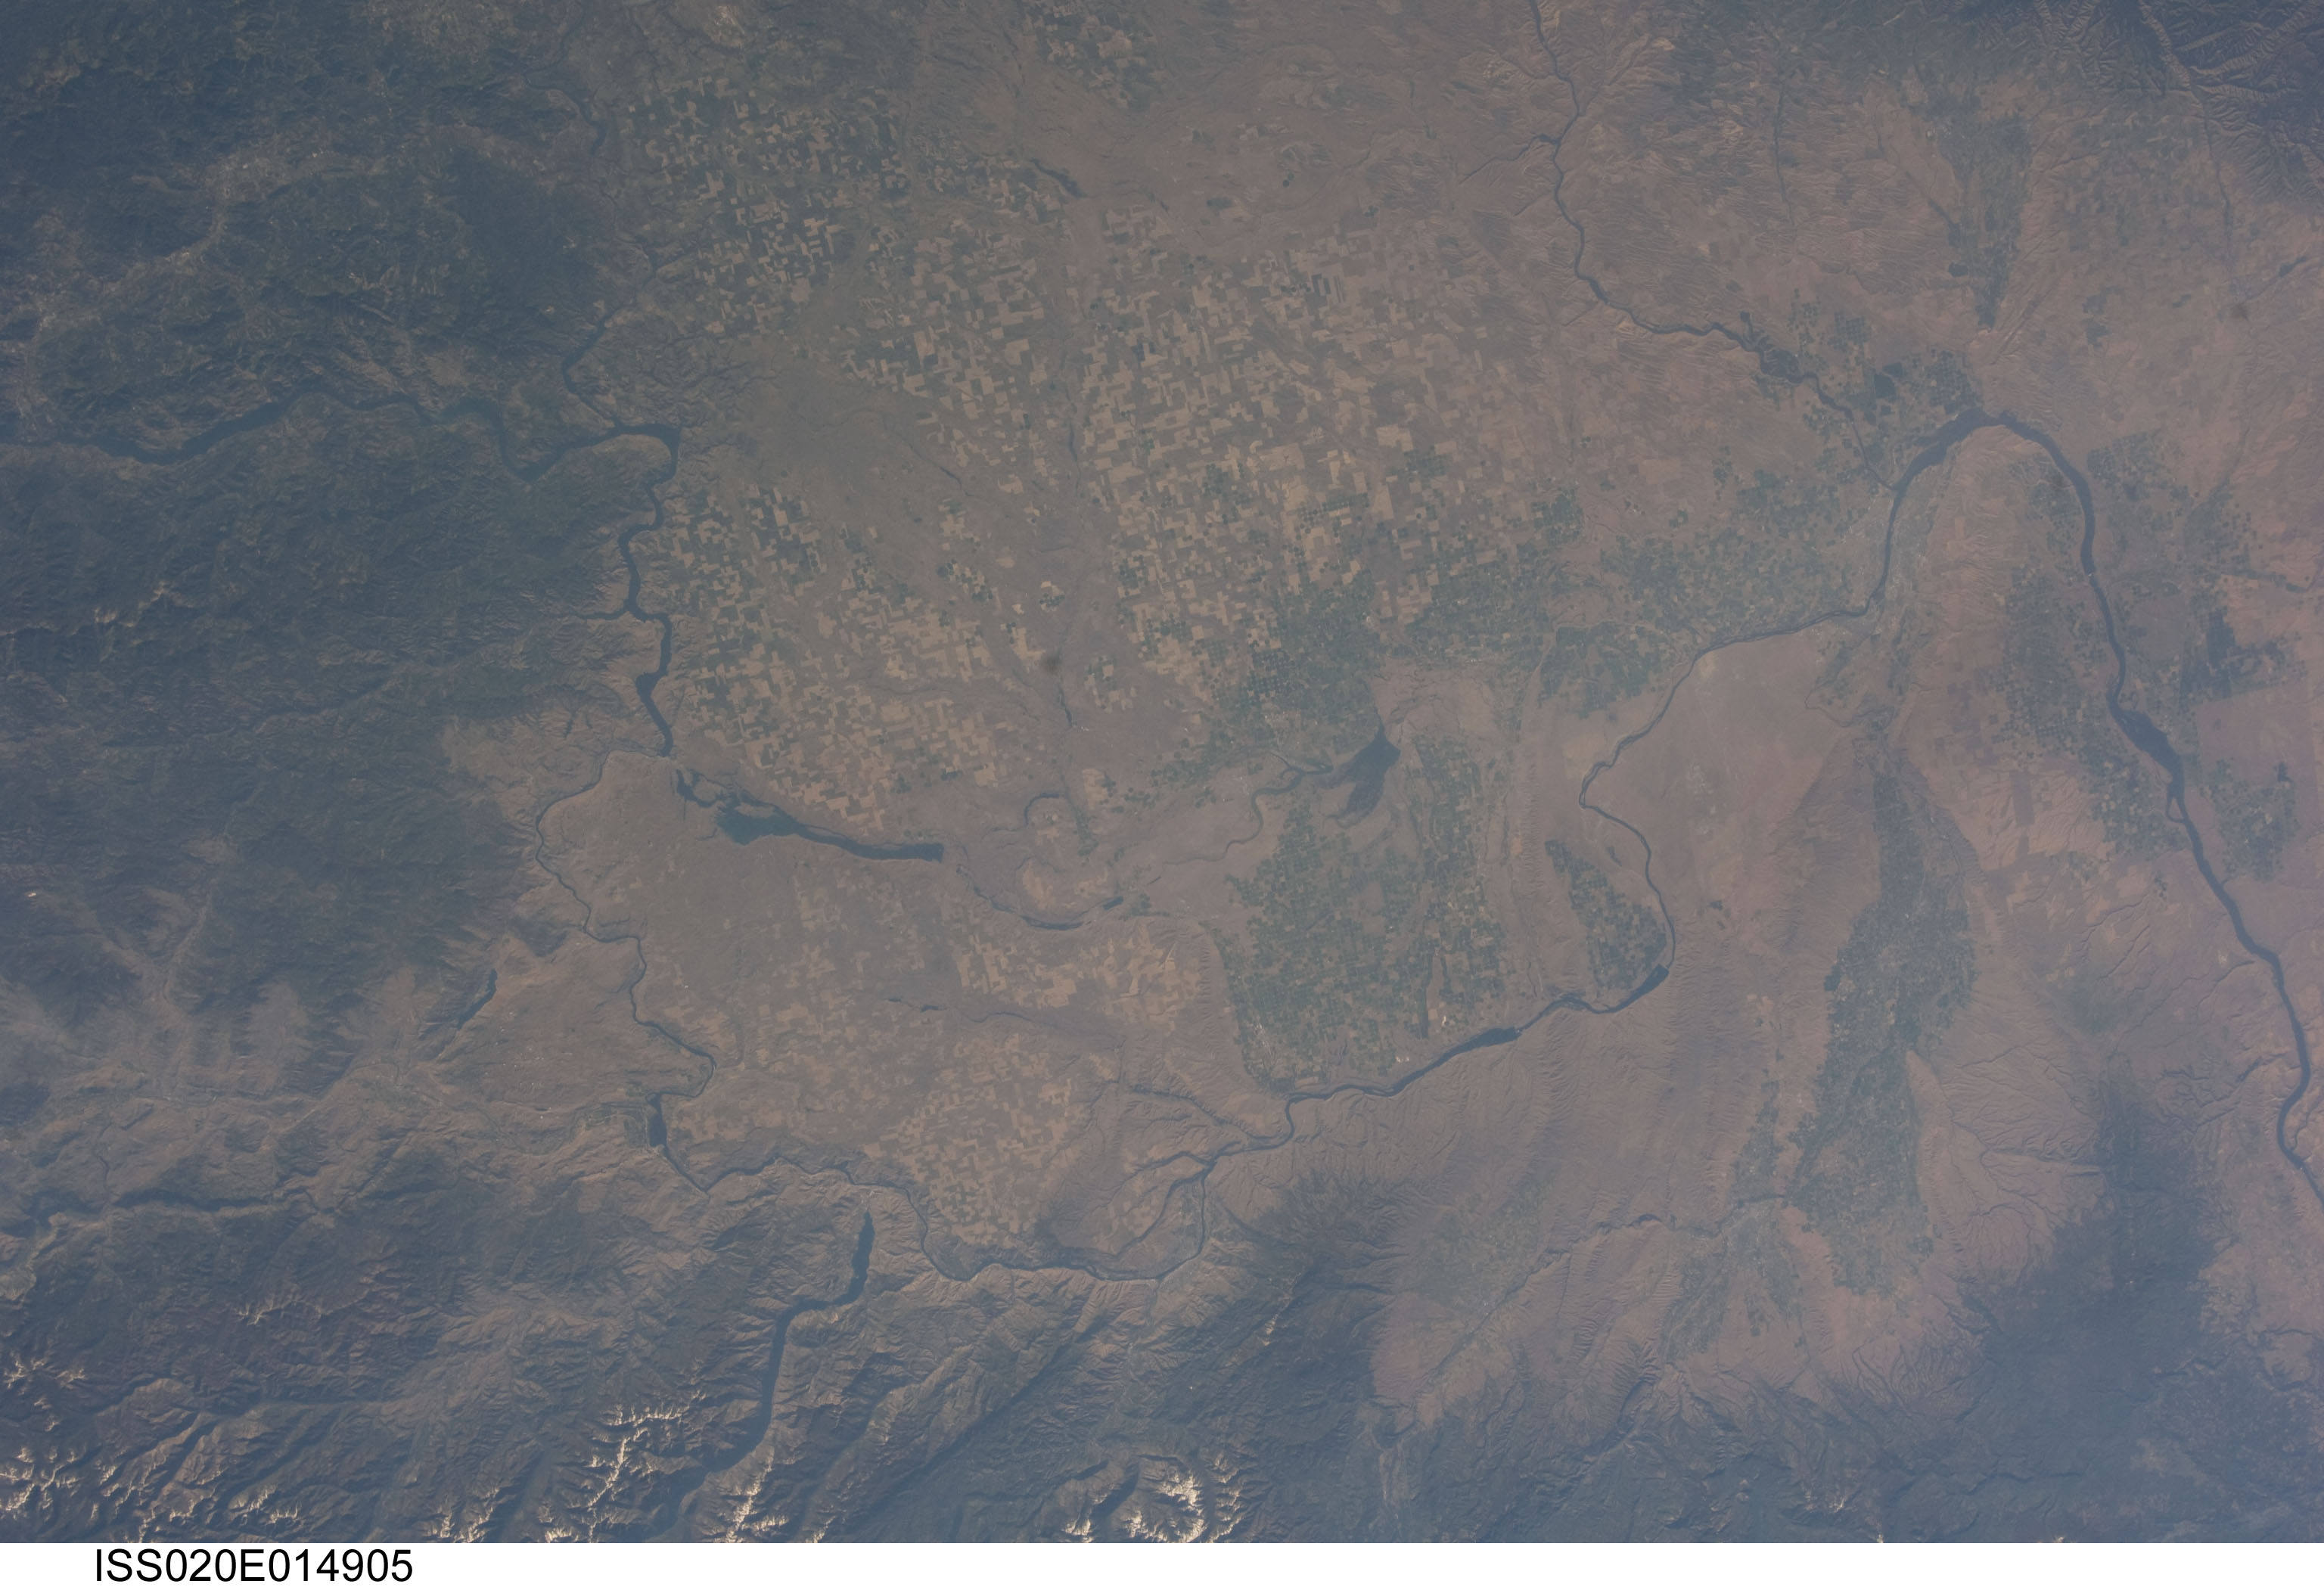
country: USA-WASHINGTON
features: BANKS LAKE,COLUMBIA RIVER,EPHRATA,LAKE CHELAN,ELLENSBURG,POTHOLES RESERVOIR,SNAKE RIVER,OKANOGAN-WENATCHEE NATIONAL FOREST,MOSES LAKE,KENNEWICK,WANAPUM LAKE,LAKE PATEROS,YAKIMA RIVER
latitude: 47.5
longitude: -119.5
